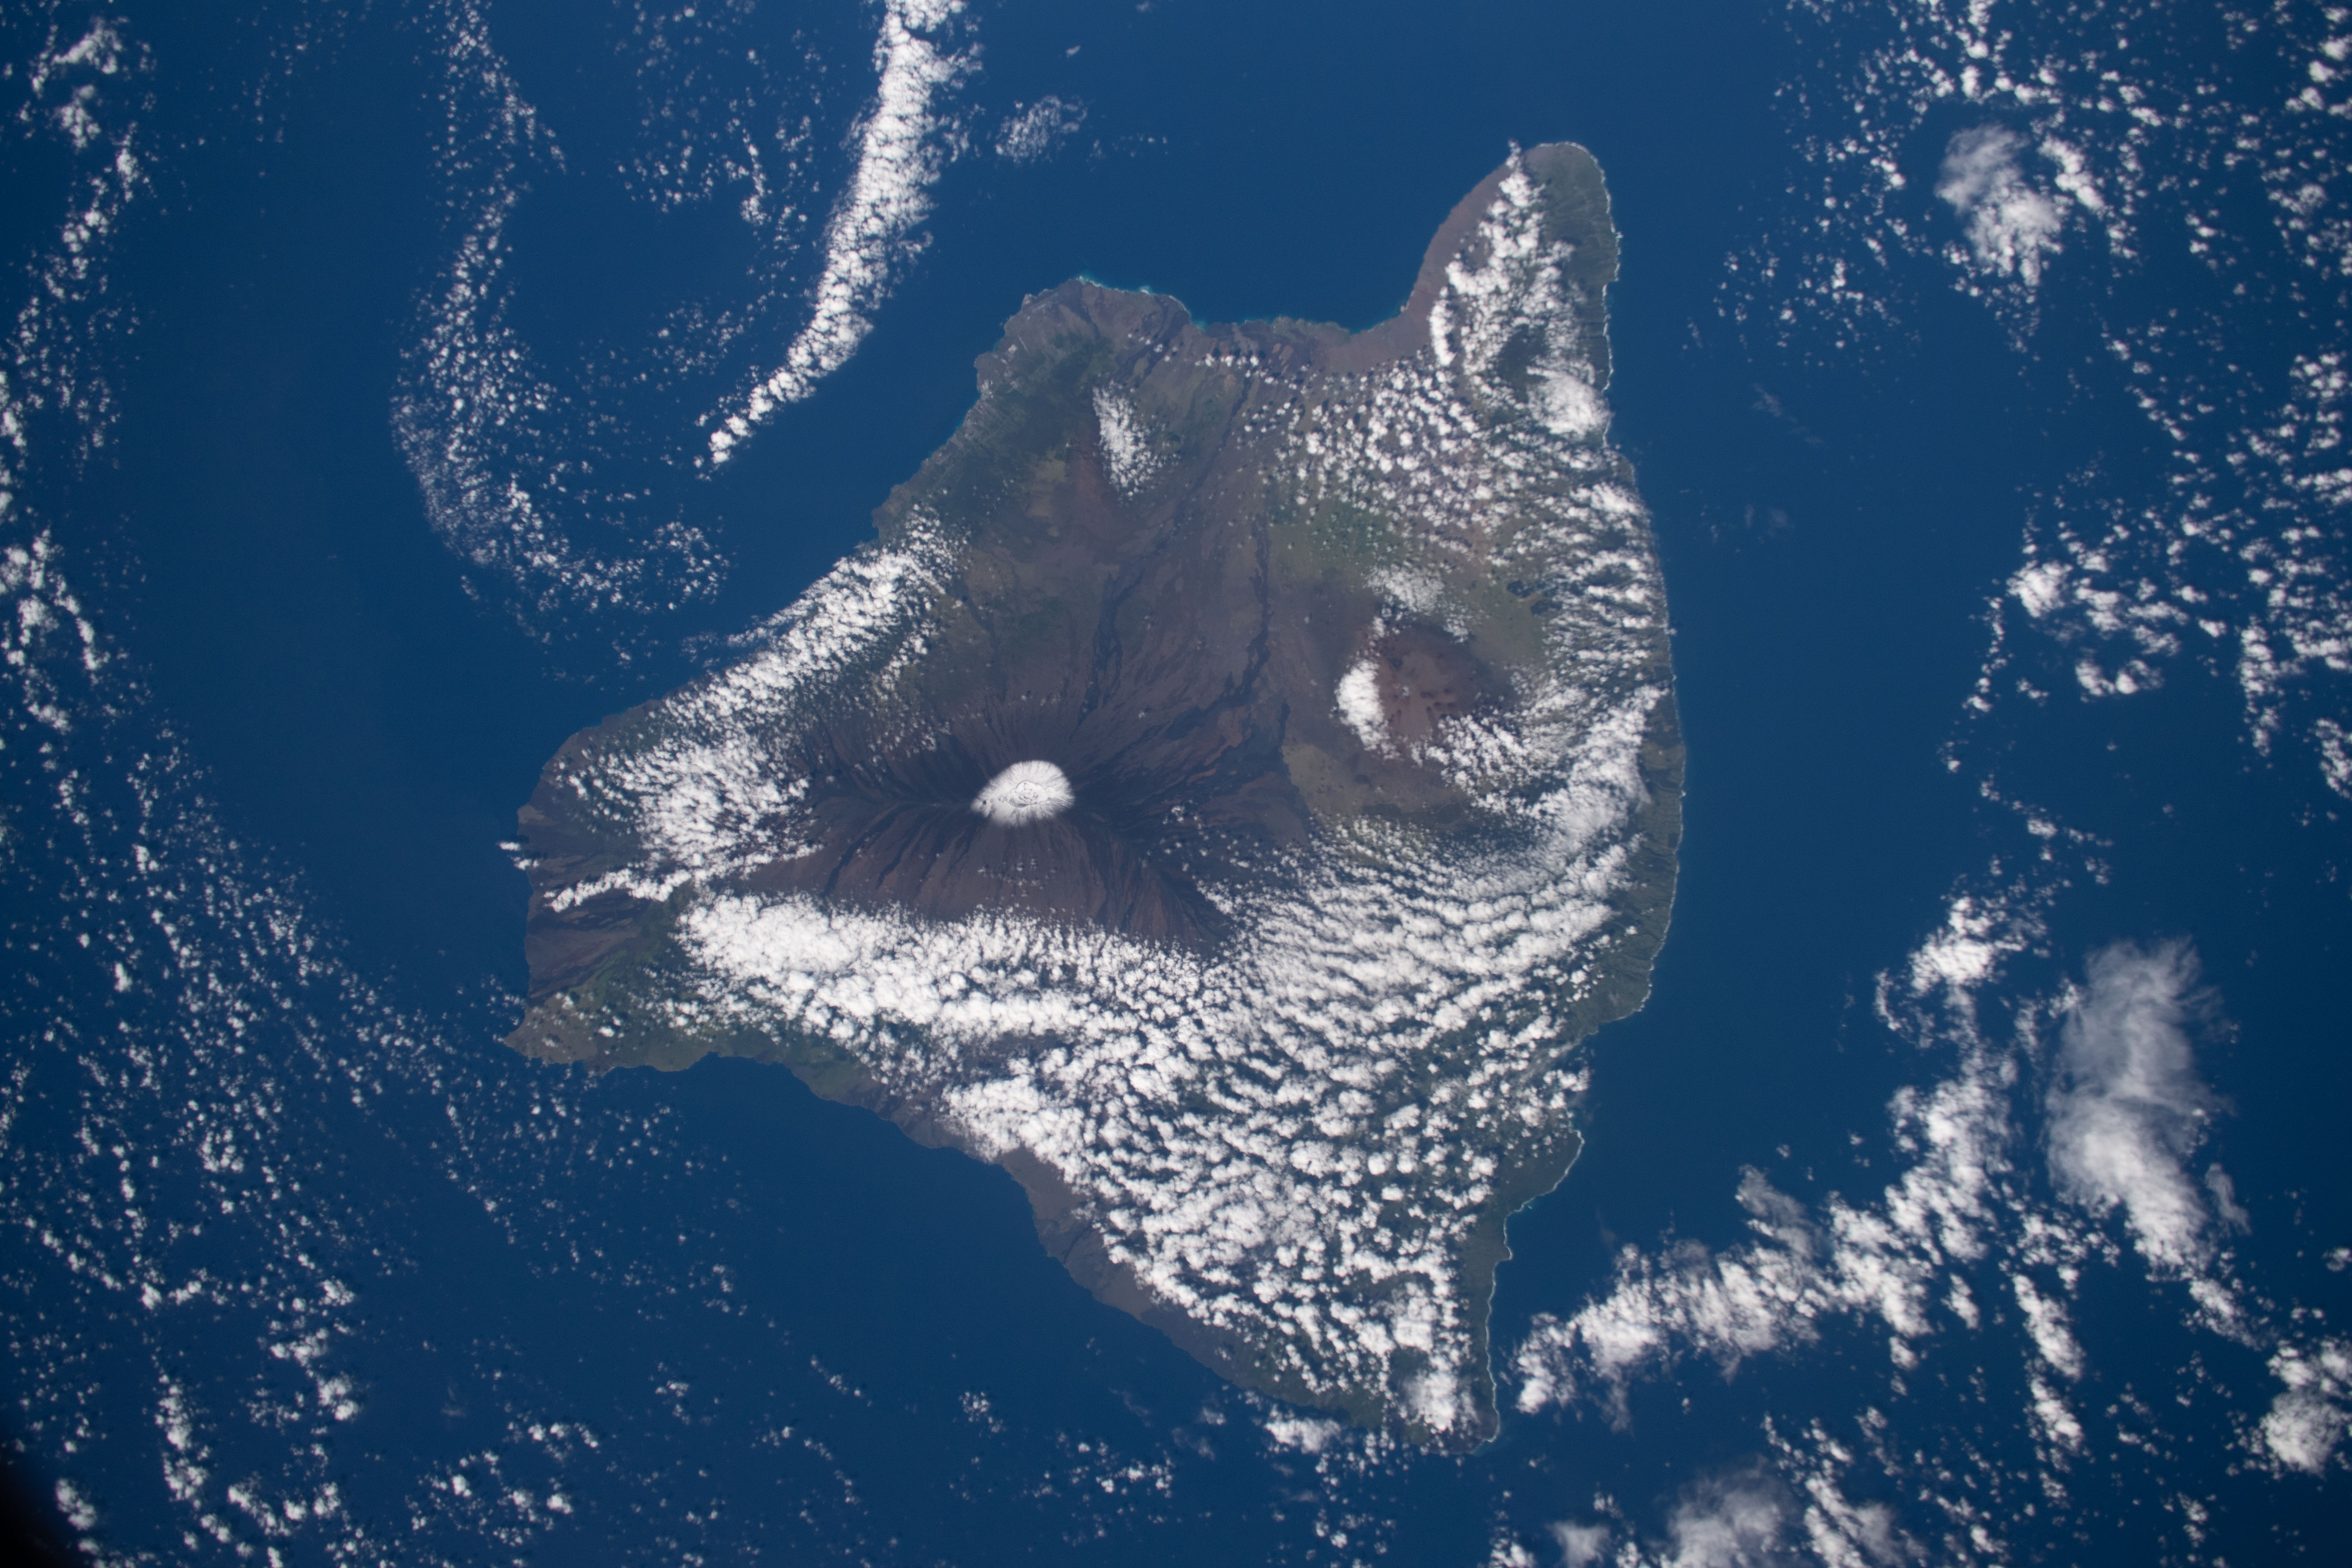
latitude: 19.5
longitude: -155.5
